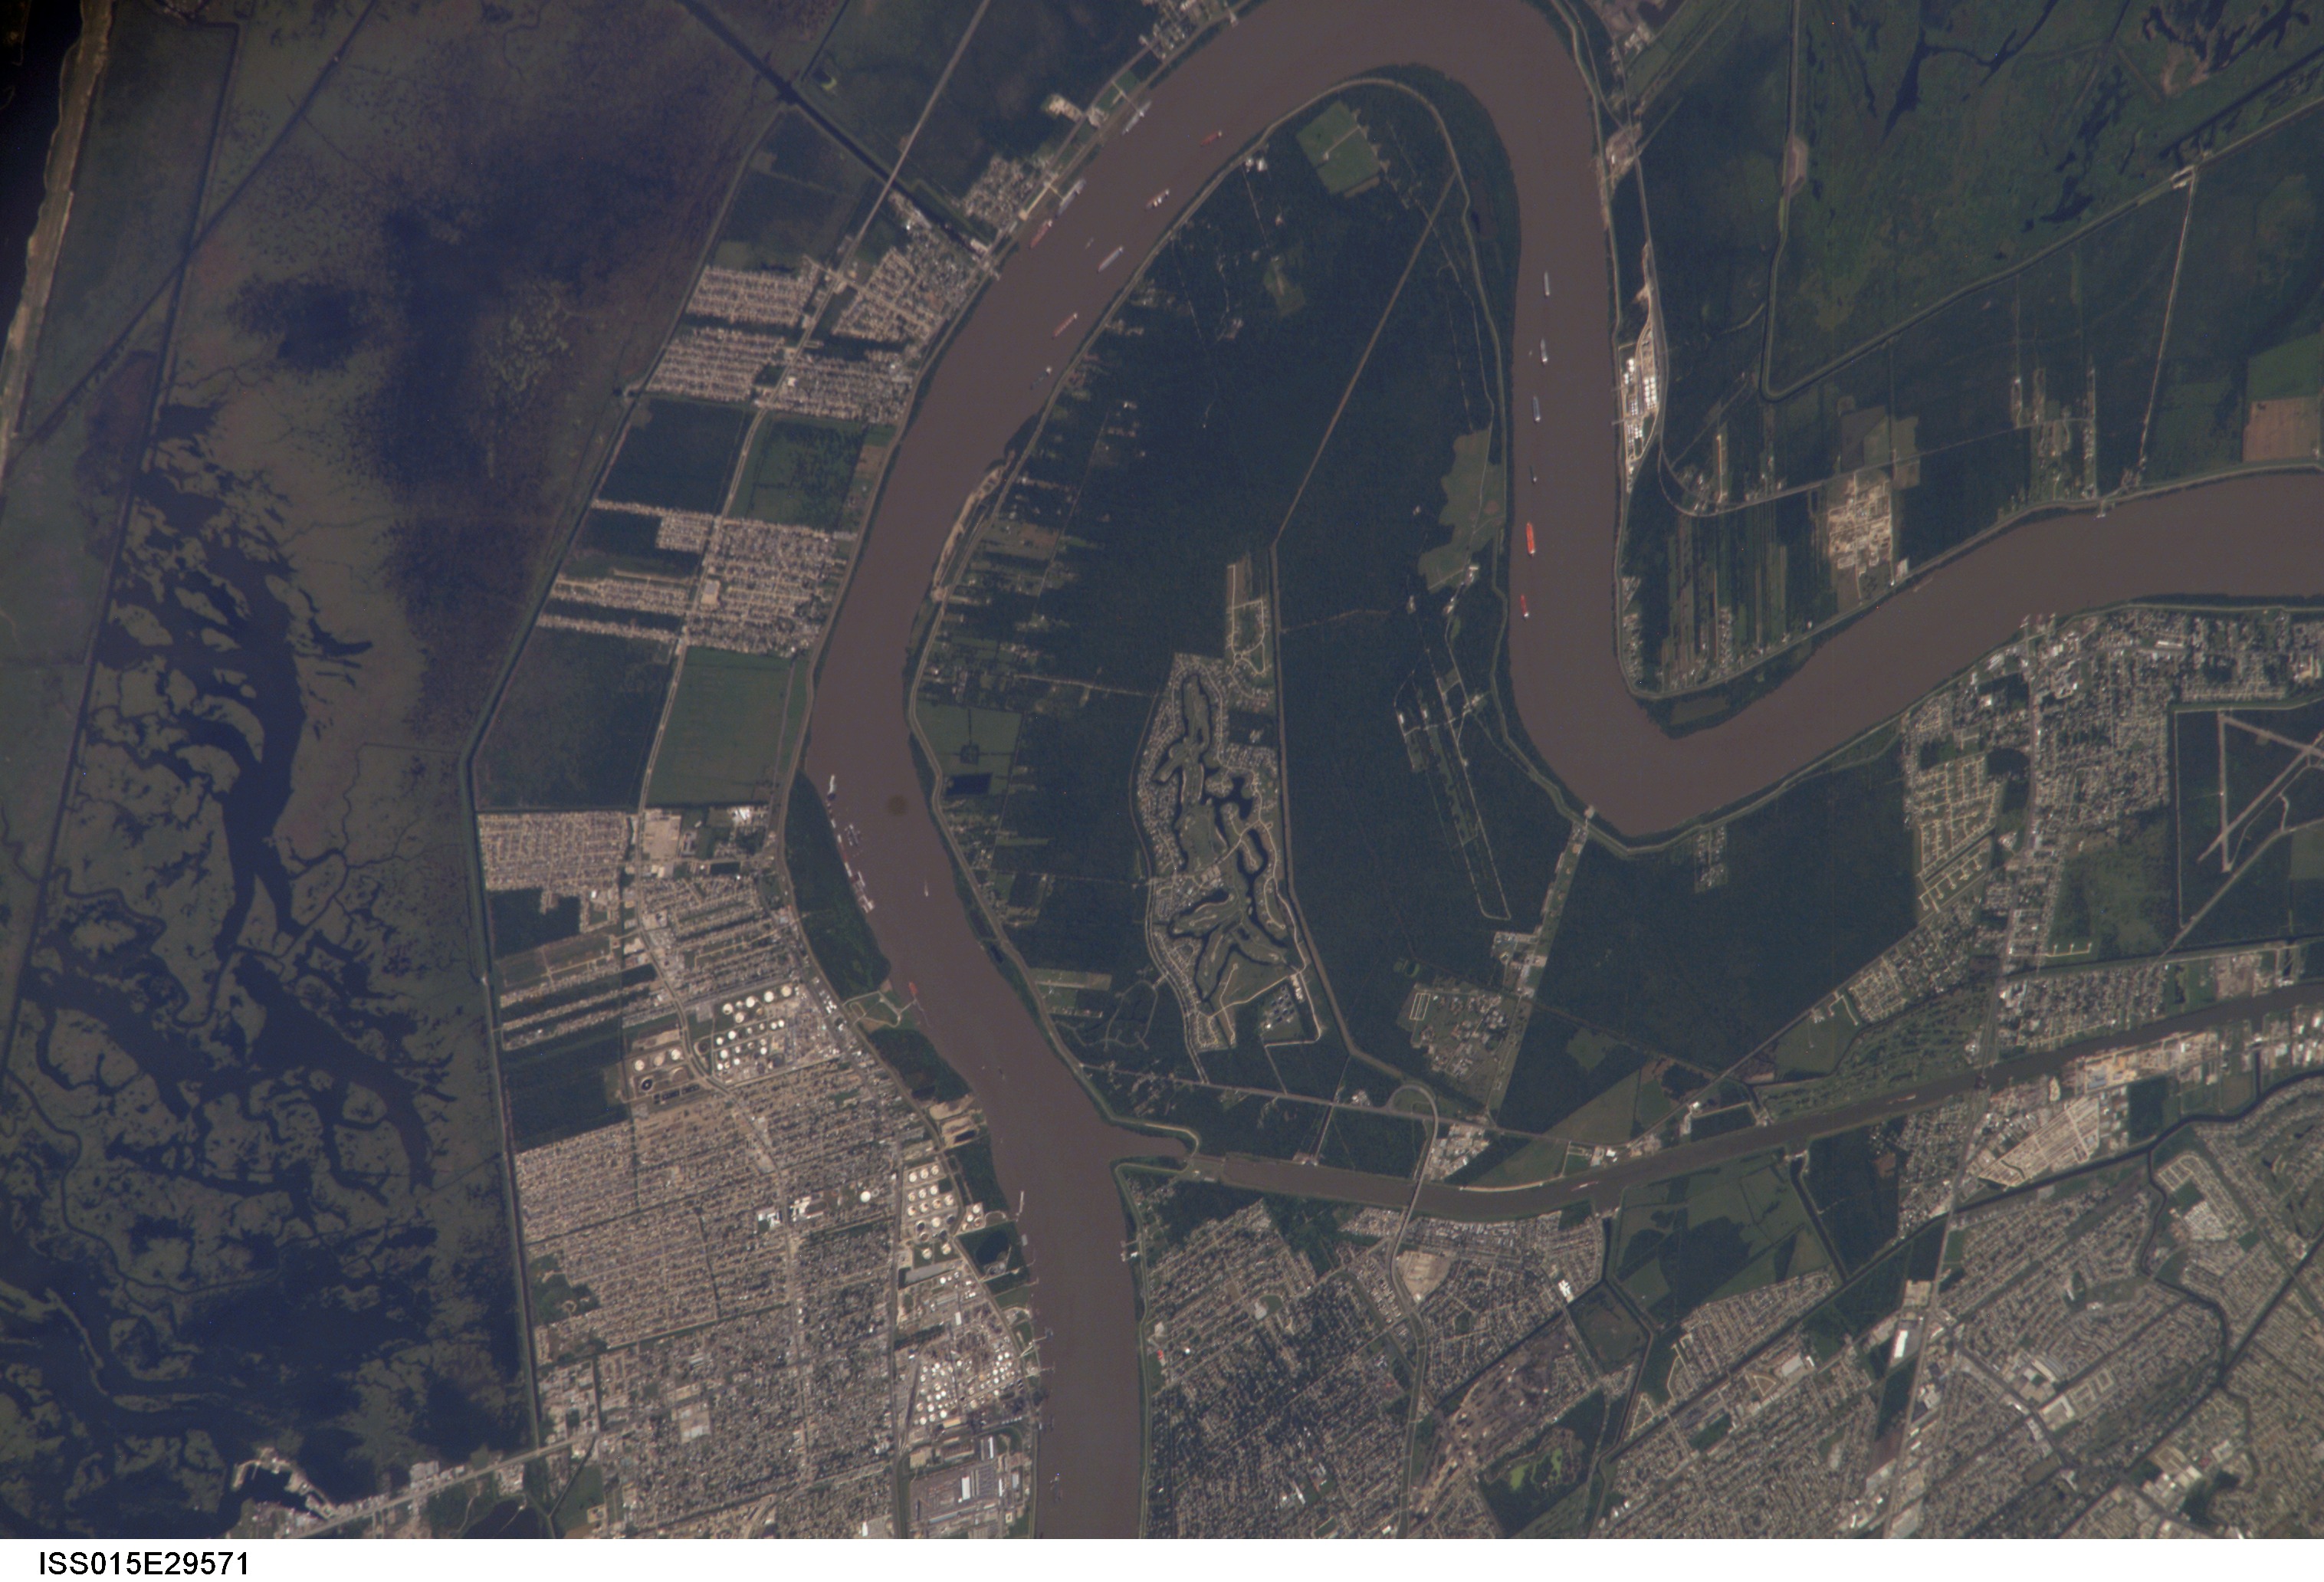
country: USA-LOUISIANA
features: MISSISSIPPI R., CHALMETTE, MARSH
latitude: 29.9
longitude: -89.9
